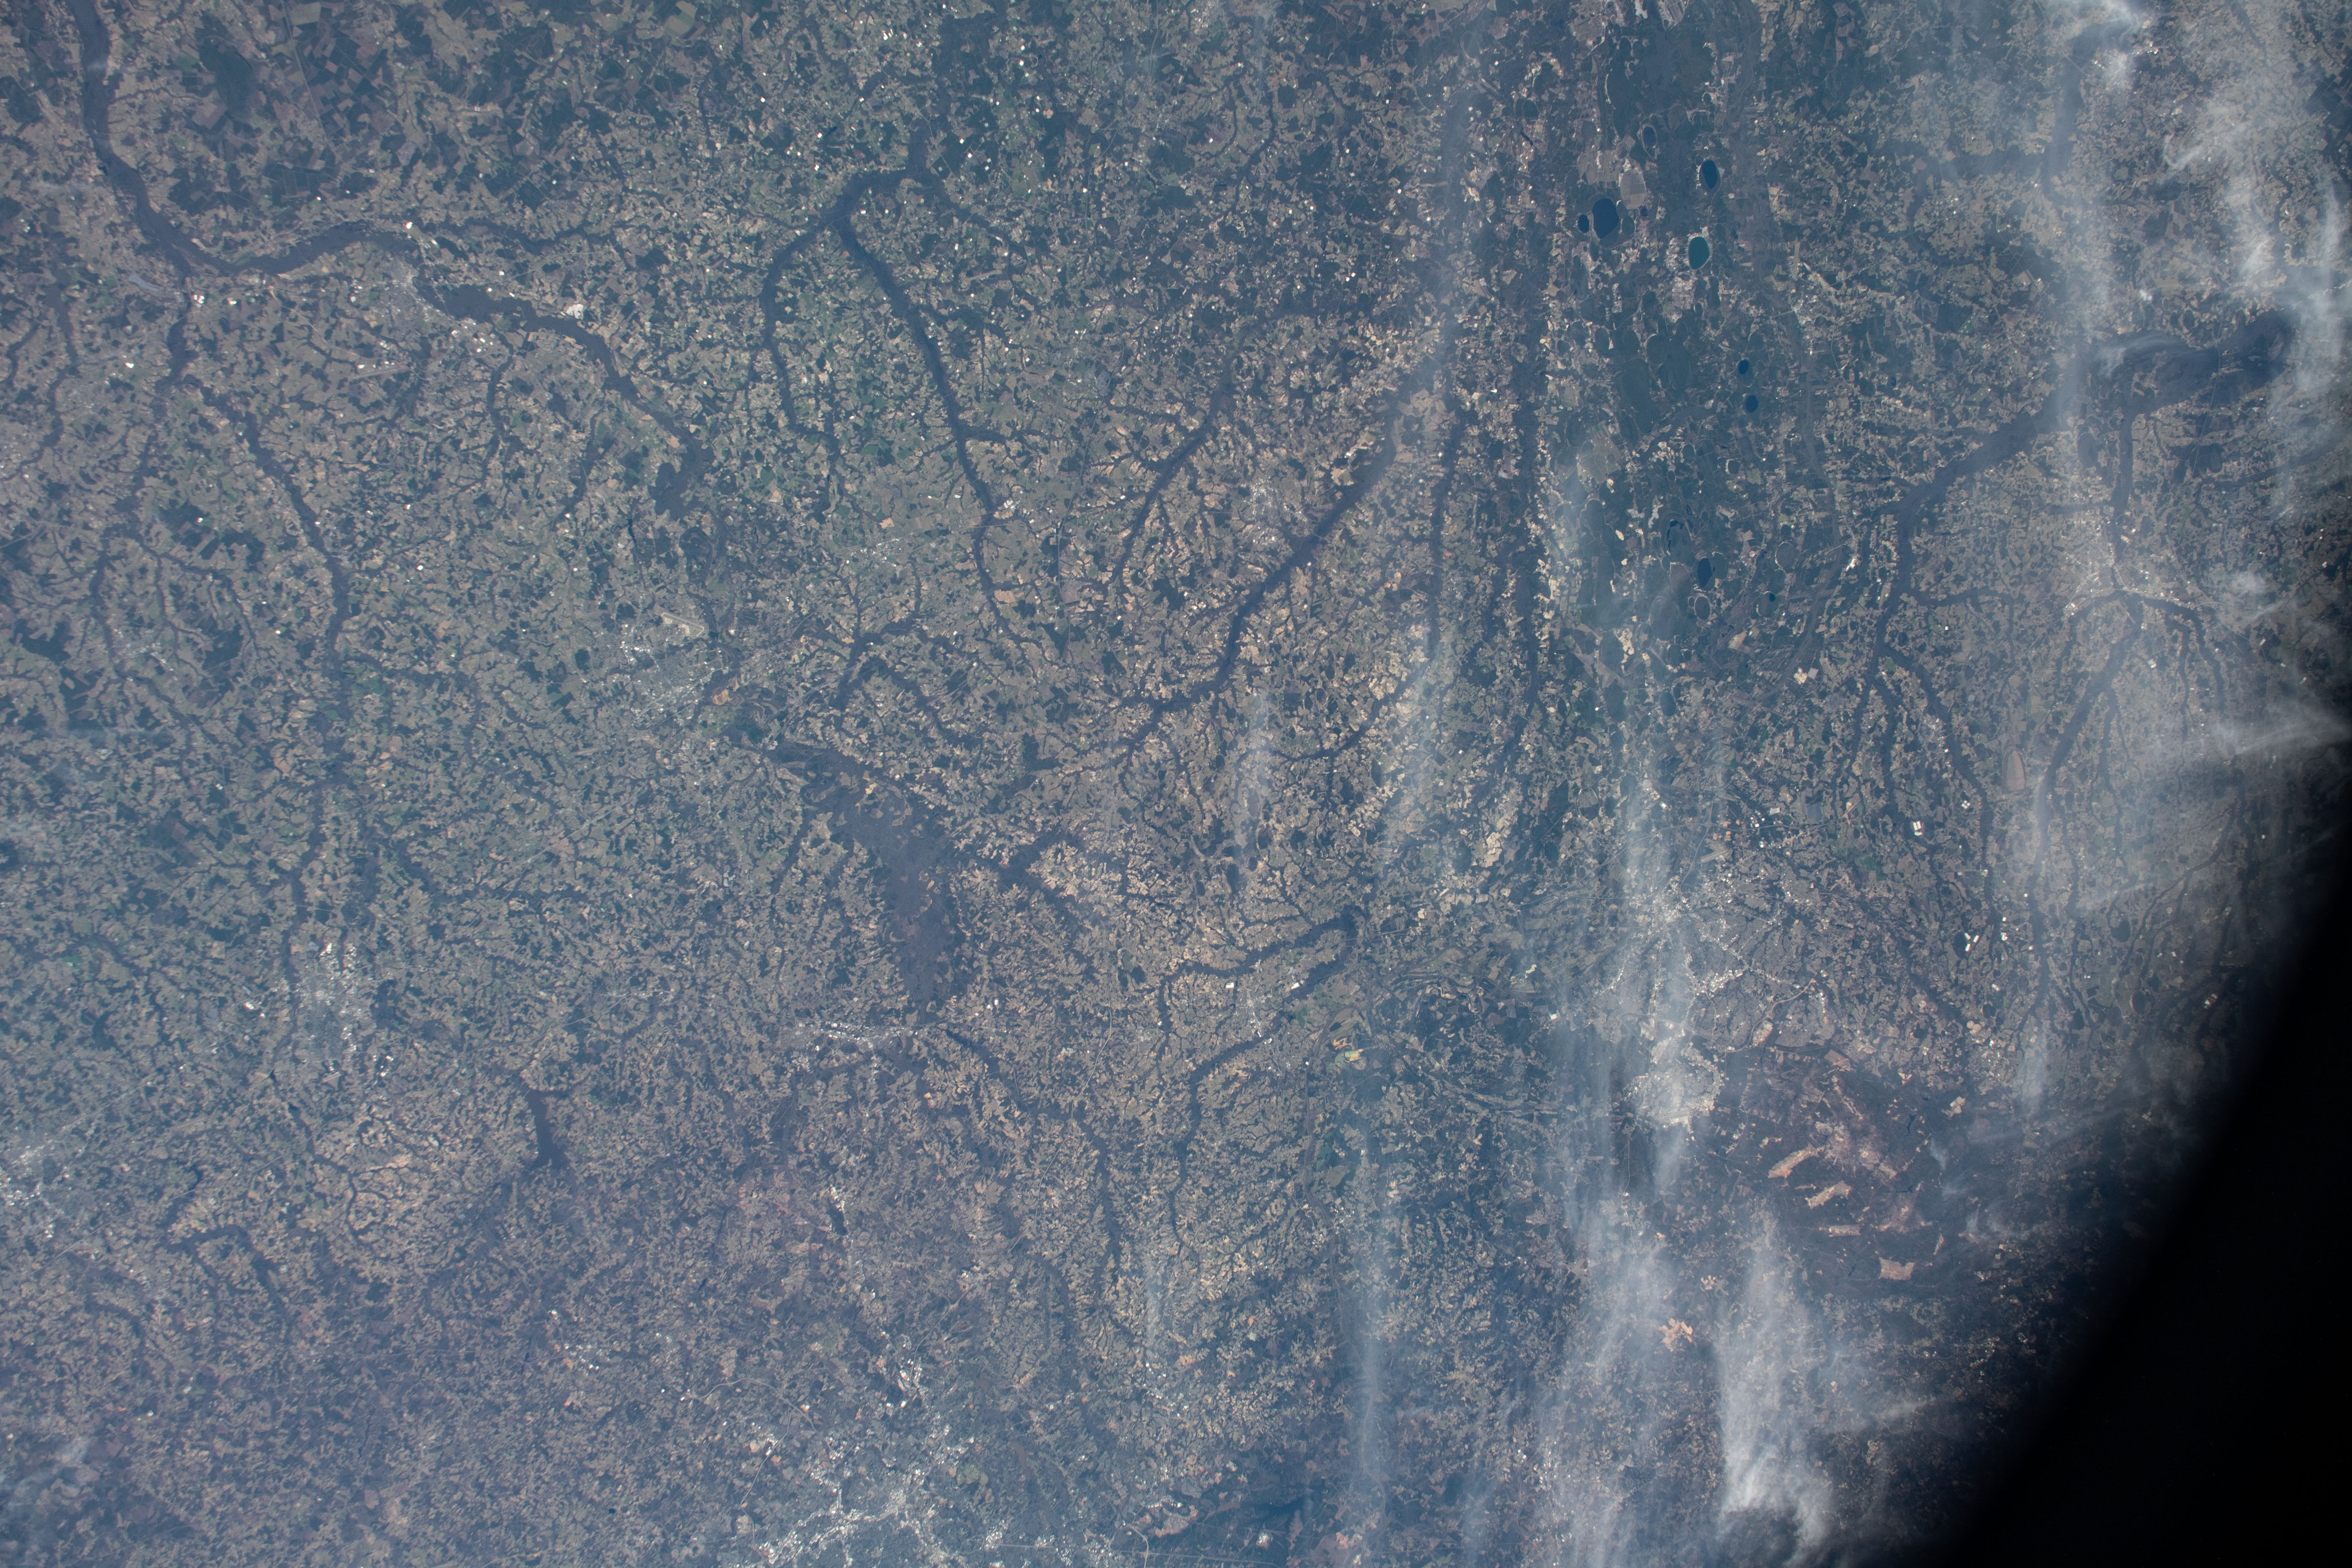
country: USA-NORTH CAROLINA
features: PIEDMONT, COASTAL PLAINS, BLADEN LAKES STATE FOREST, LUMBER RIVER
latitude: 35.0
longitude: -78.5
